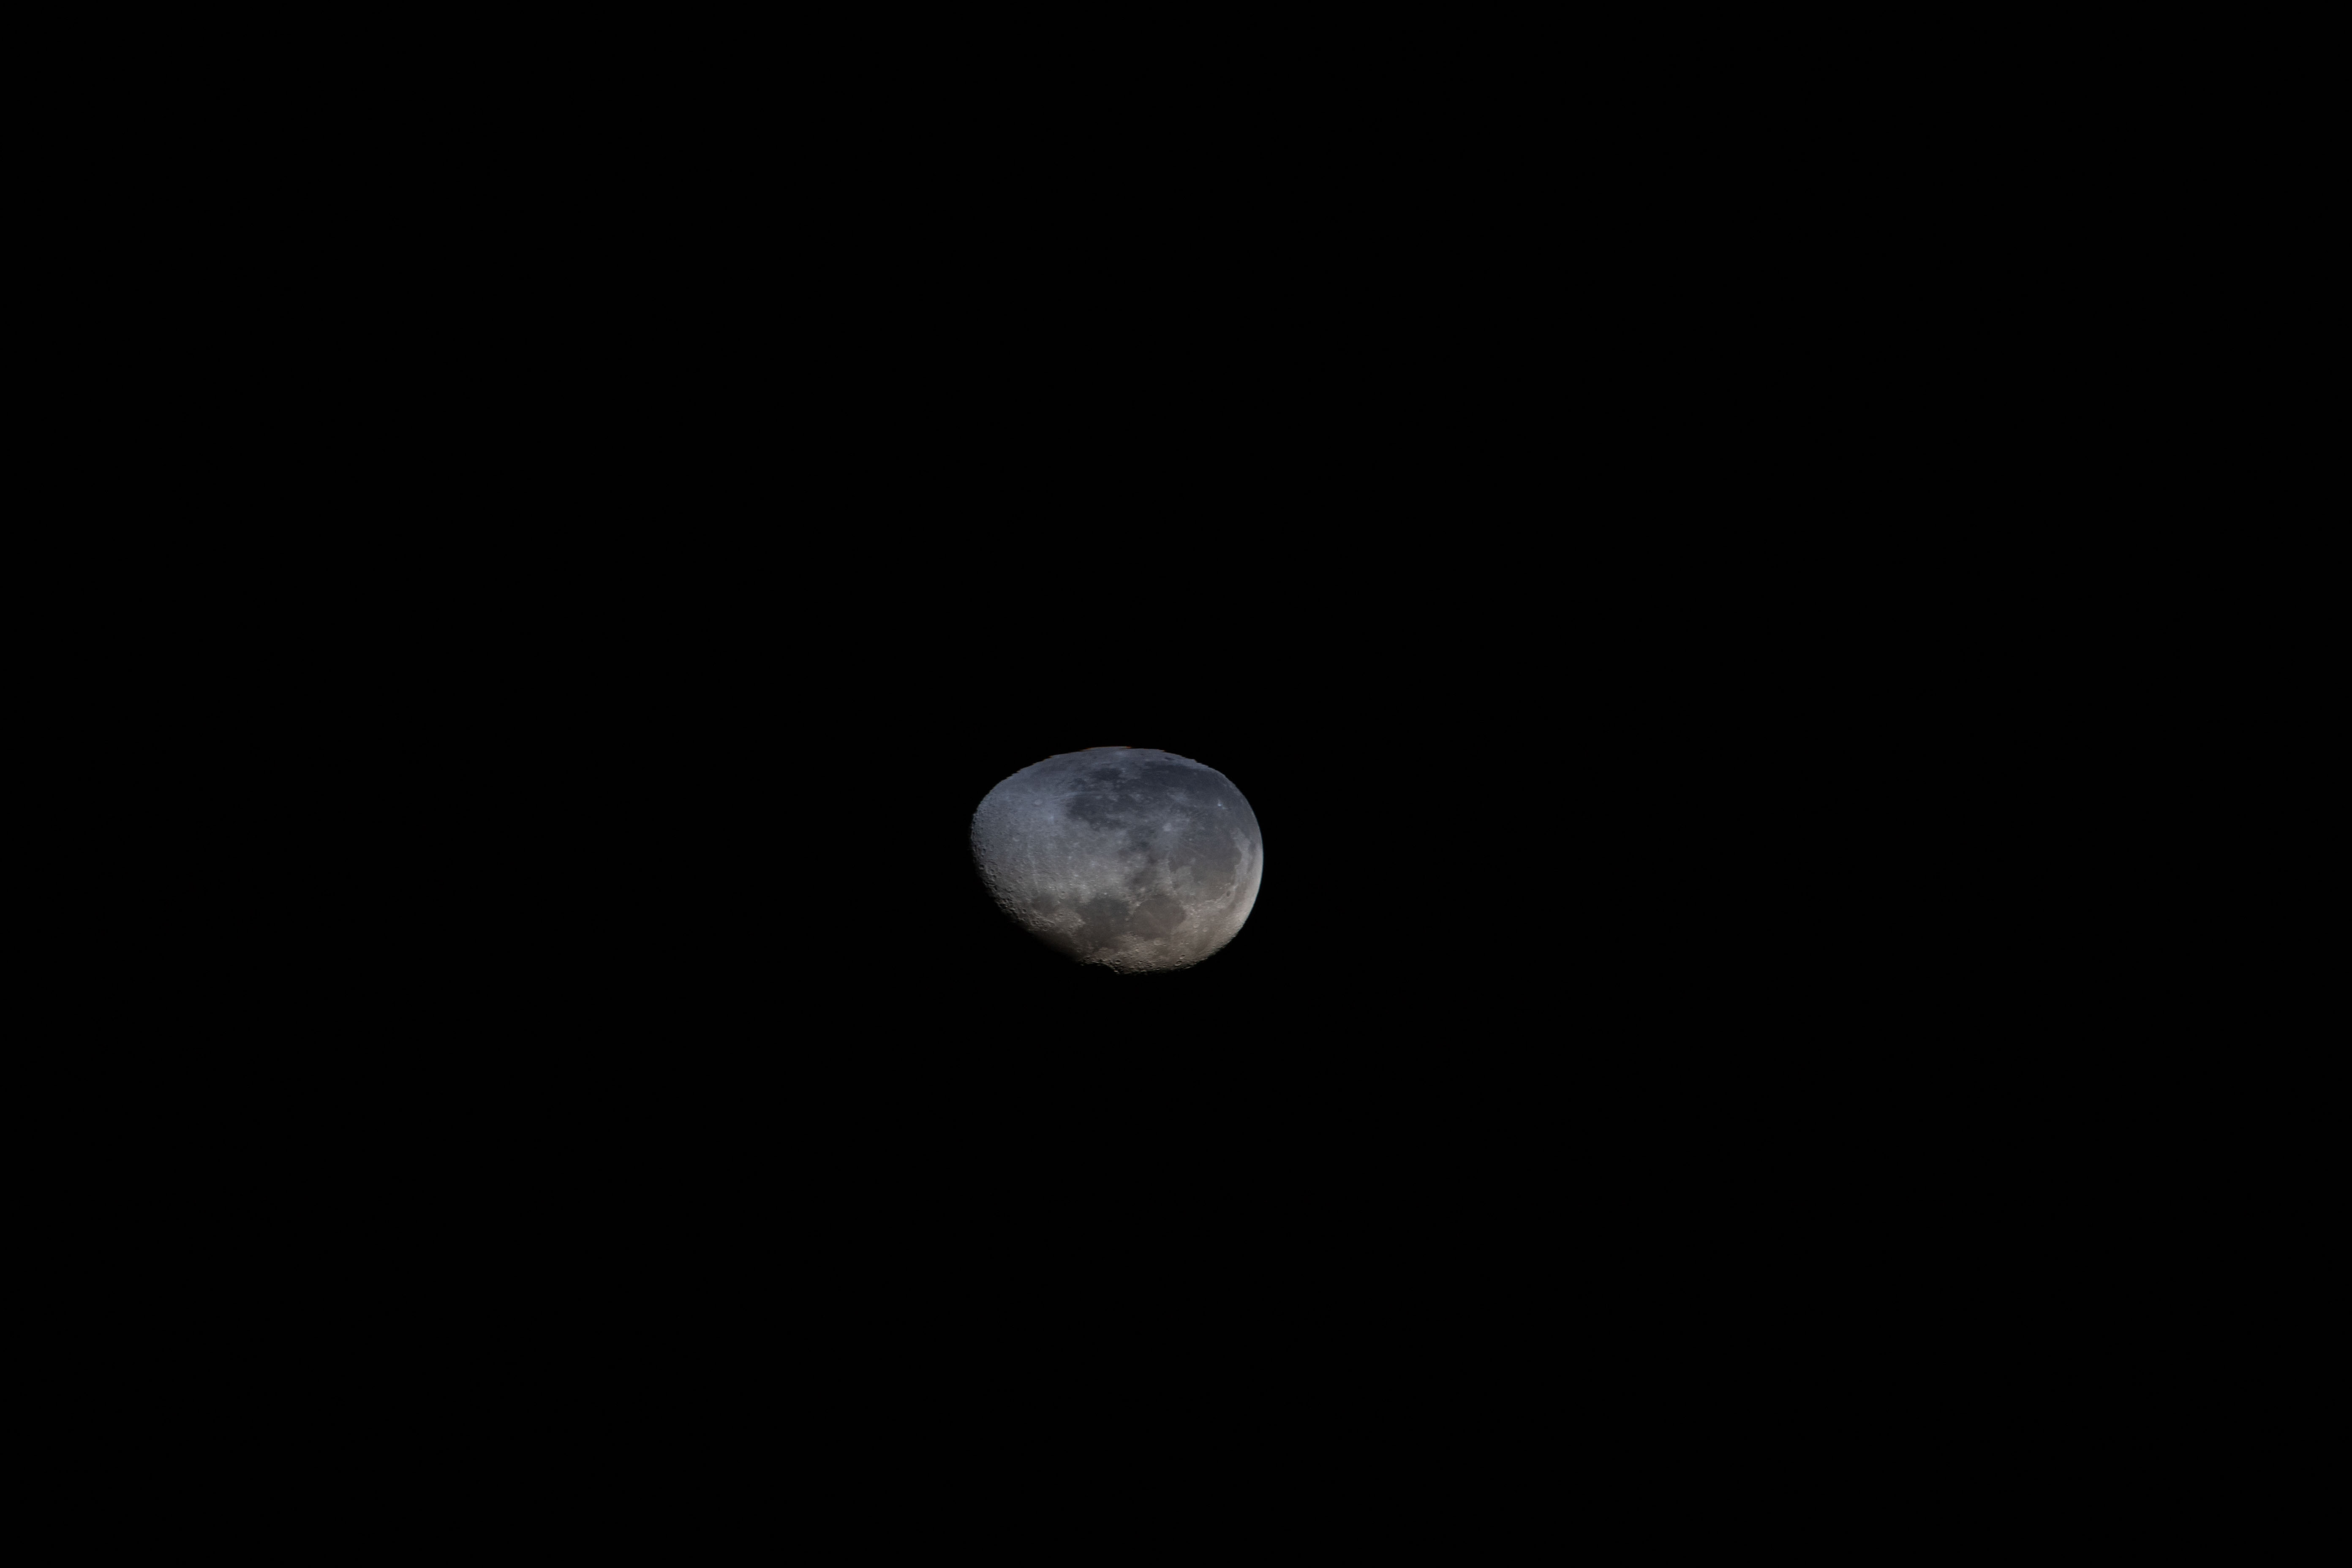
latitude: -1.1
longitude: -10.0
